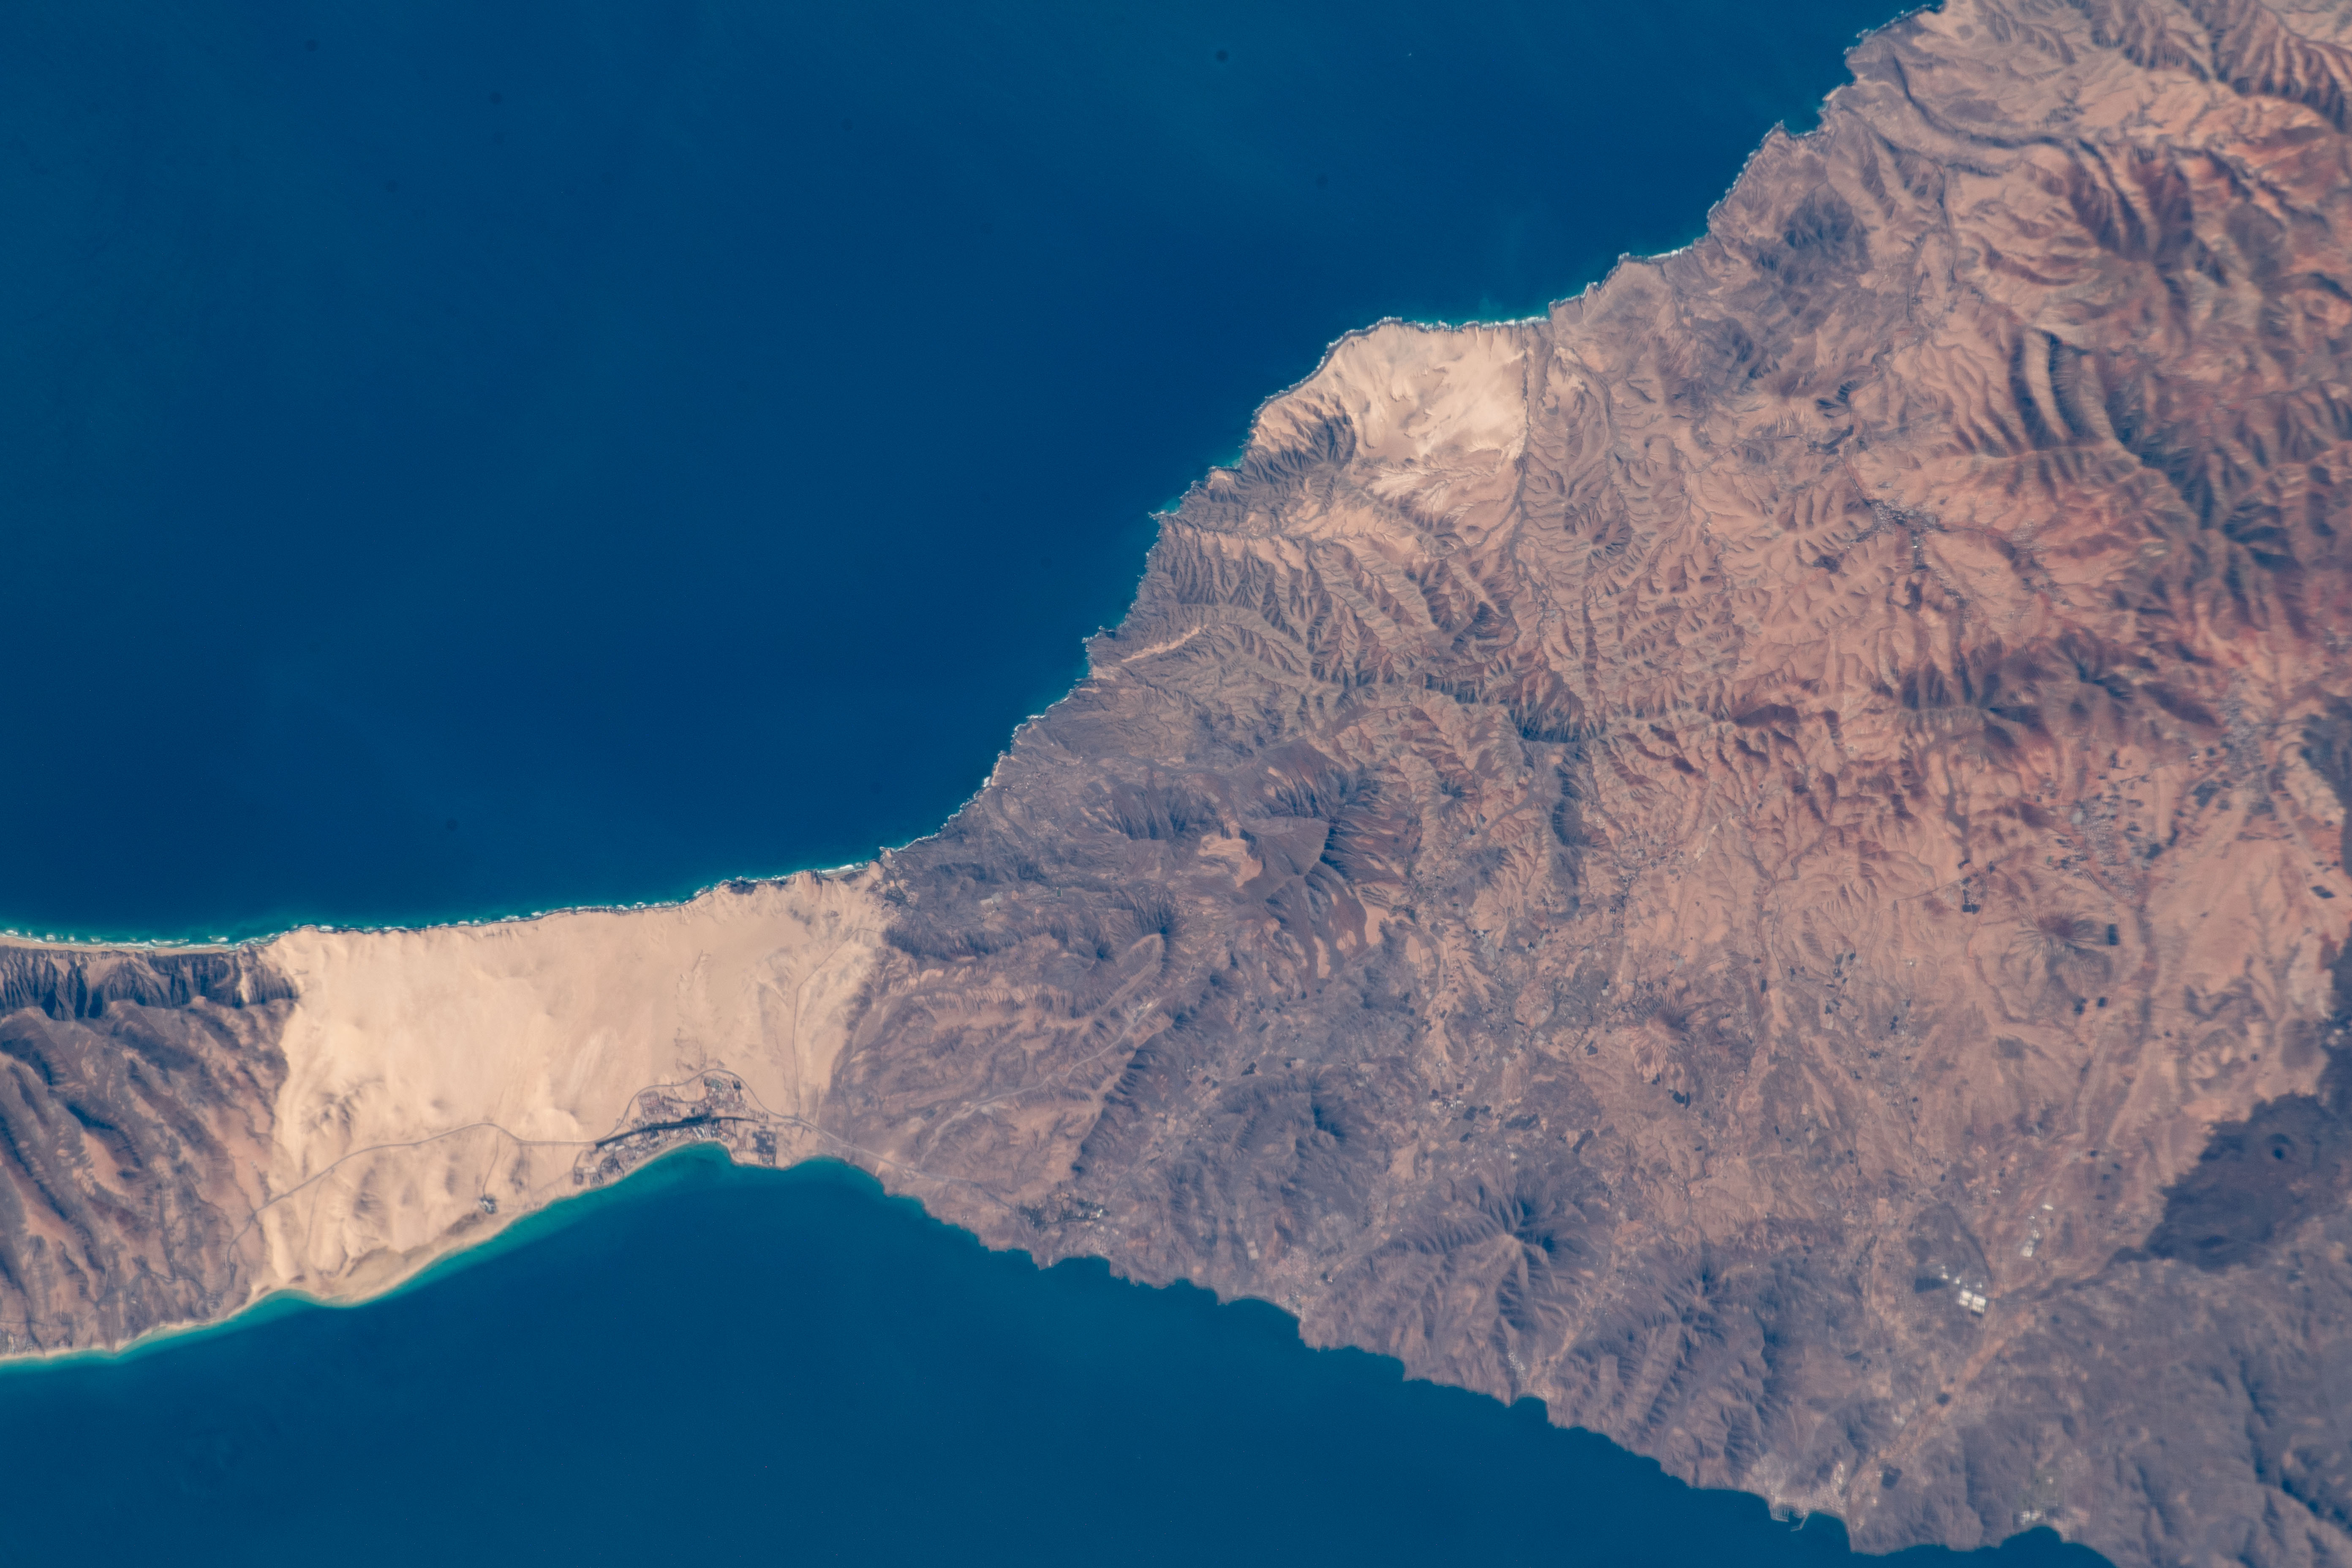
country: CANARY ISLANDS
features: CHILEGUA, LAS PALMAS
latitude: 28.2
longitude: -14.2
